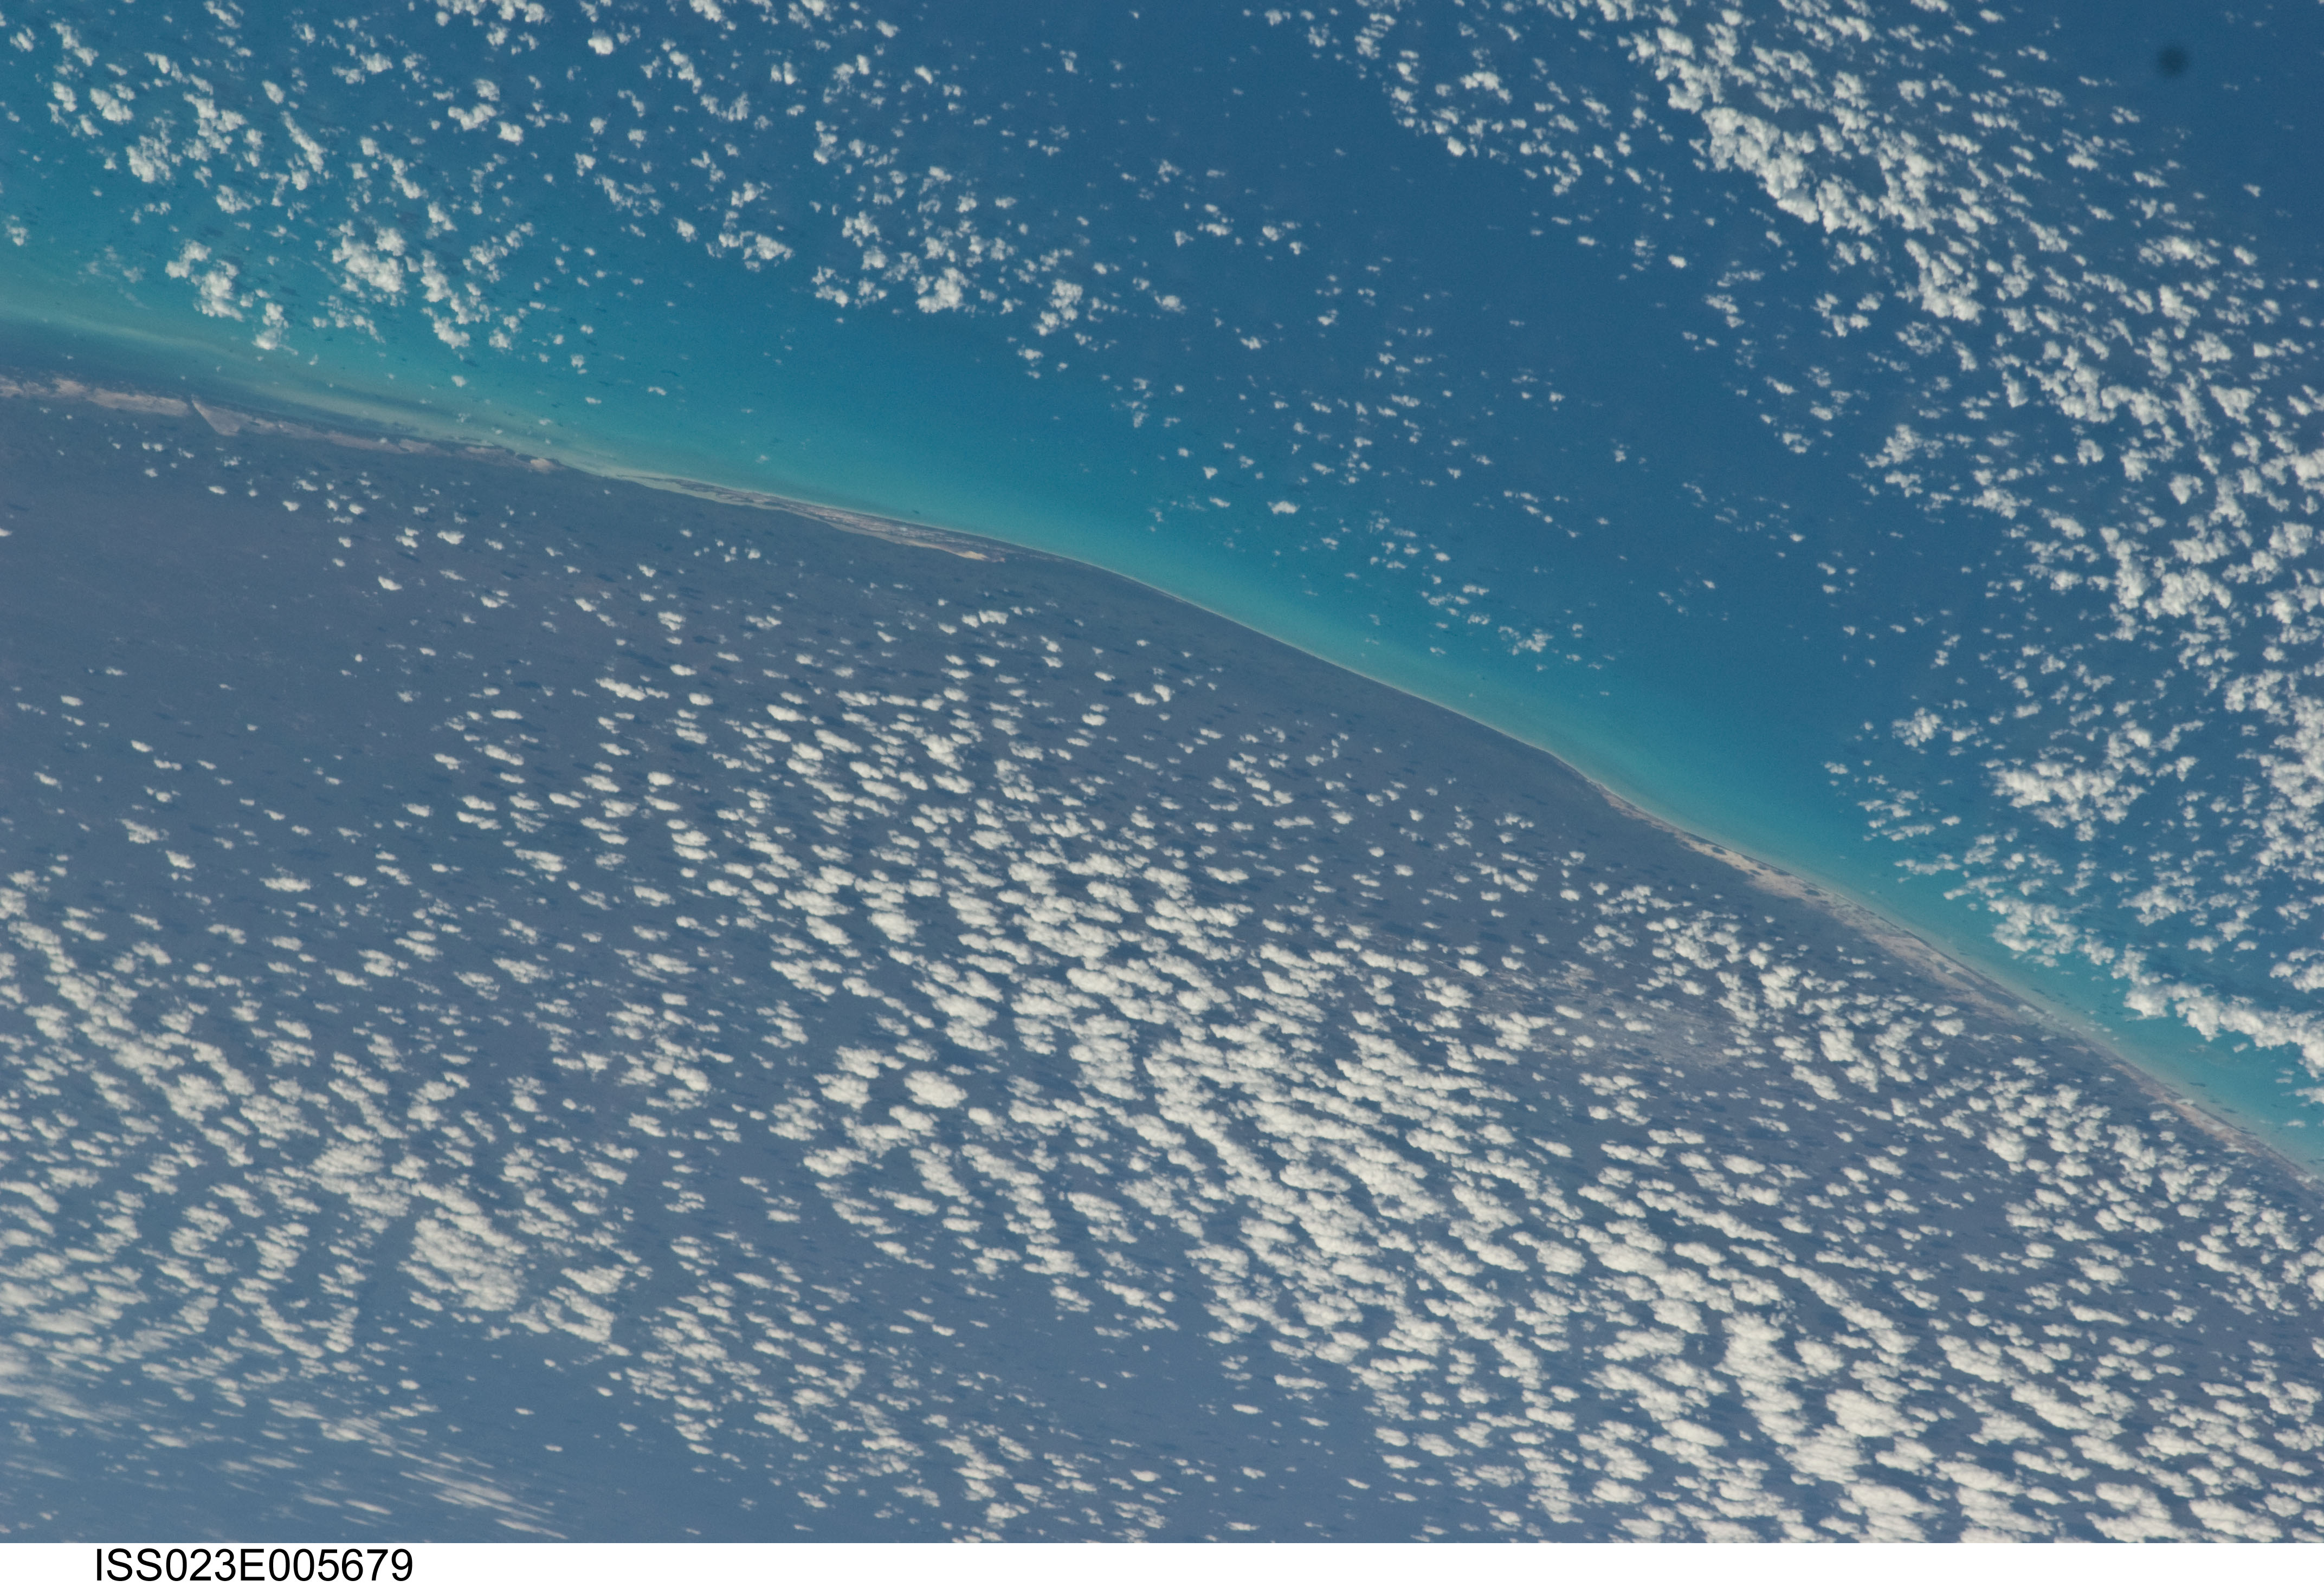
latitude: 21.0
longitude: -89.8
